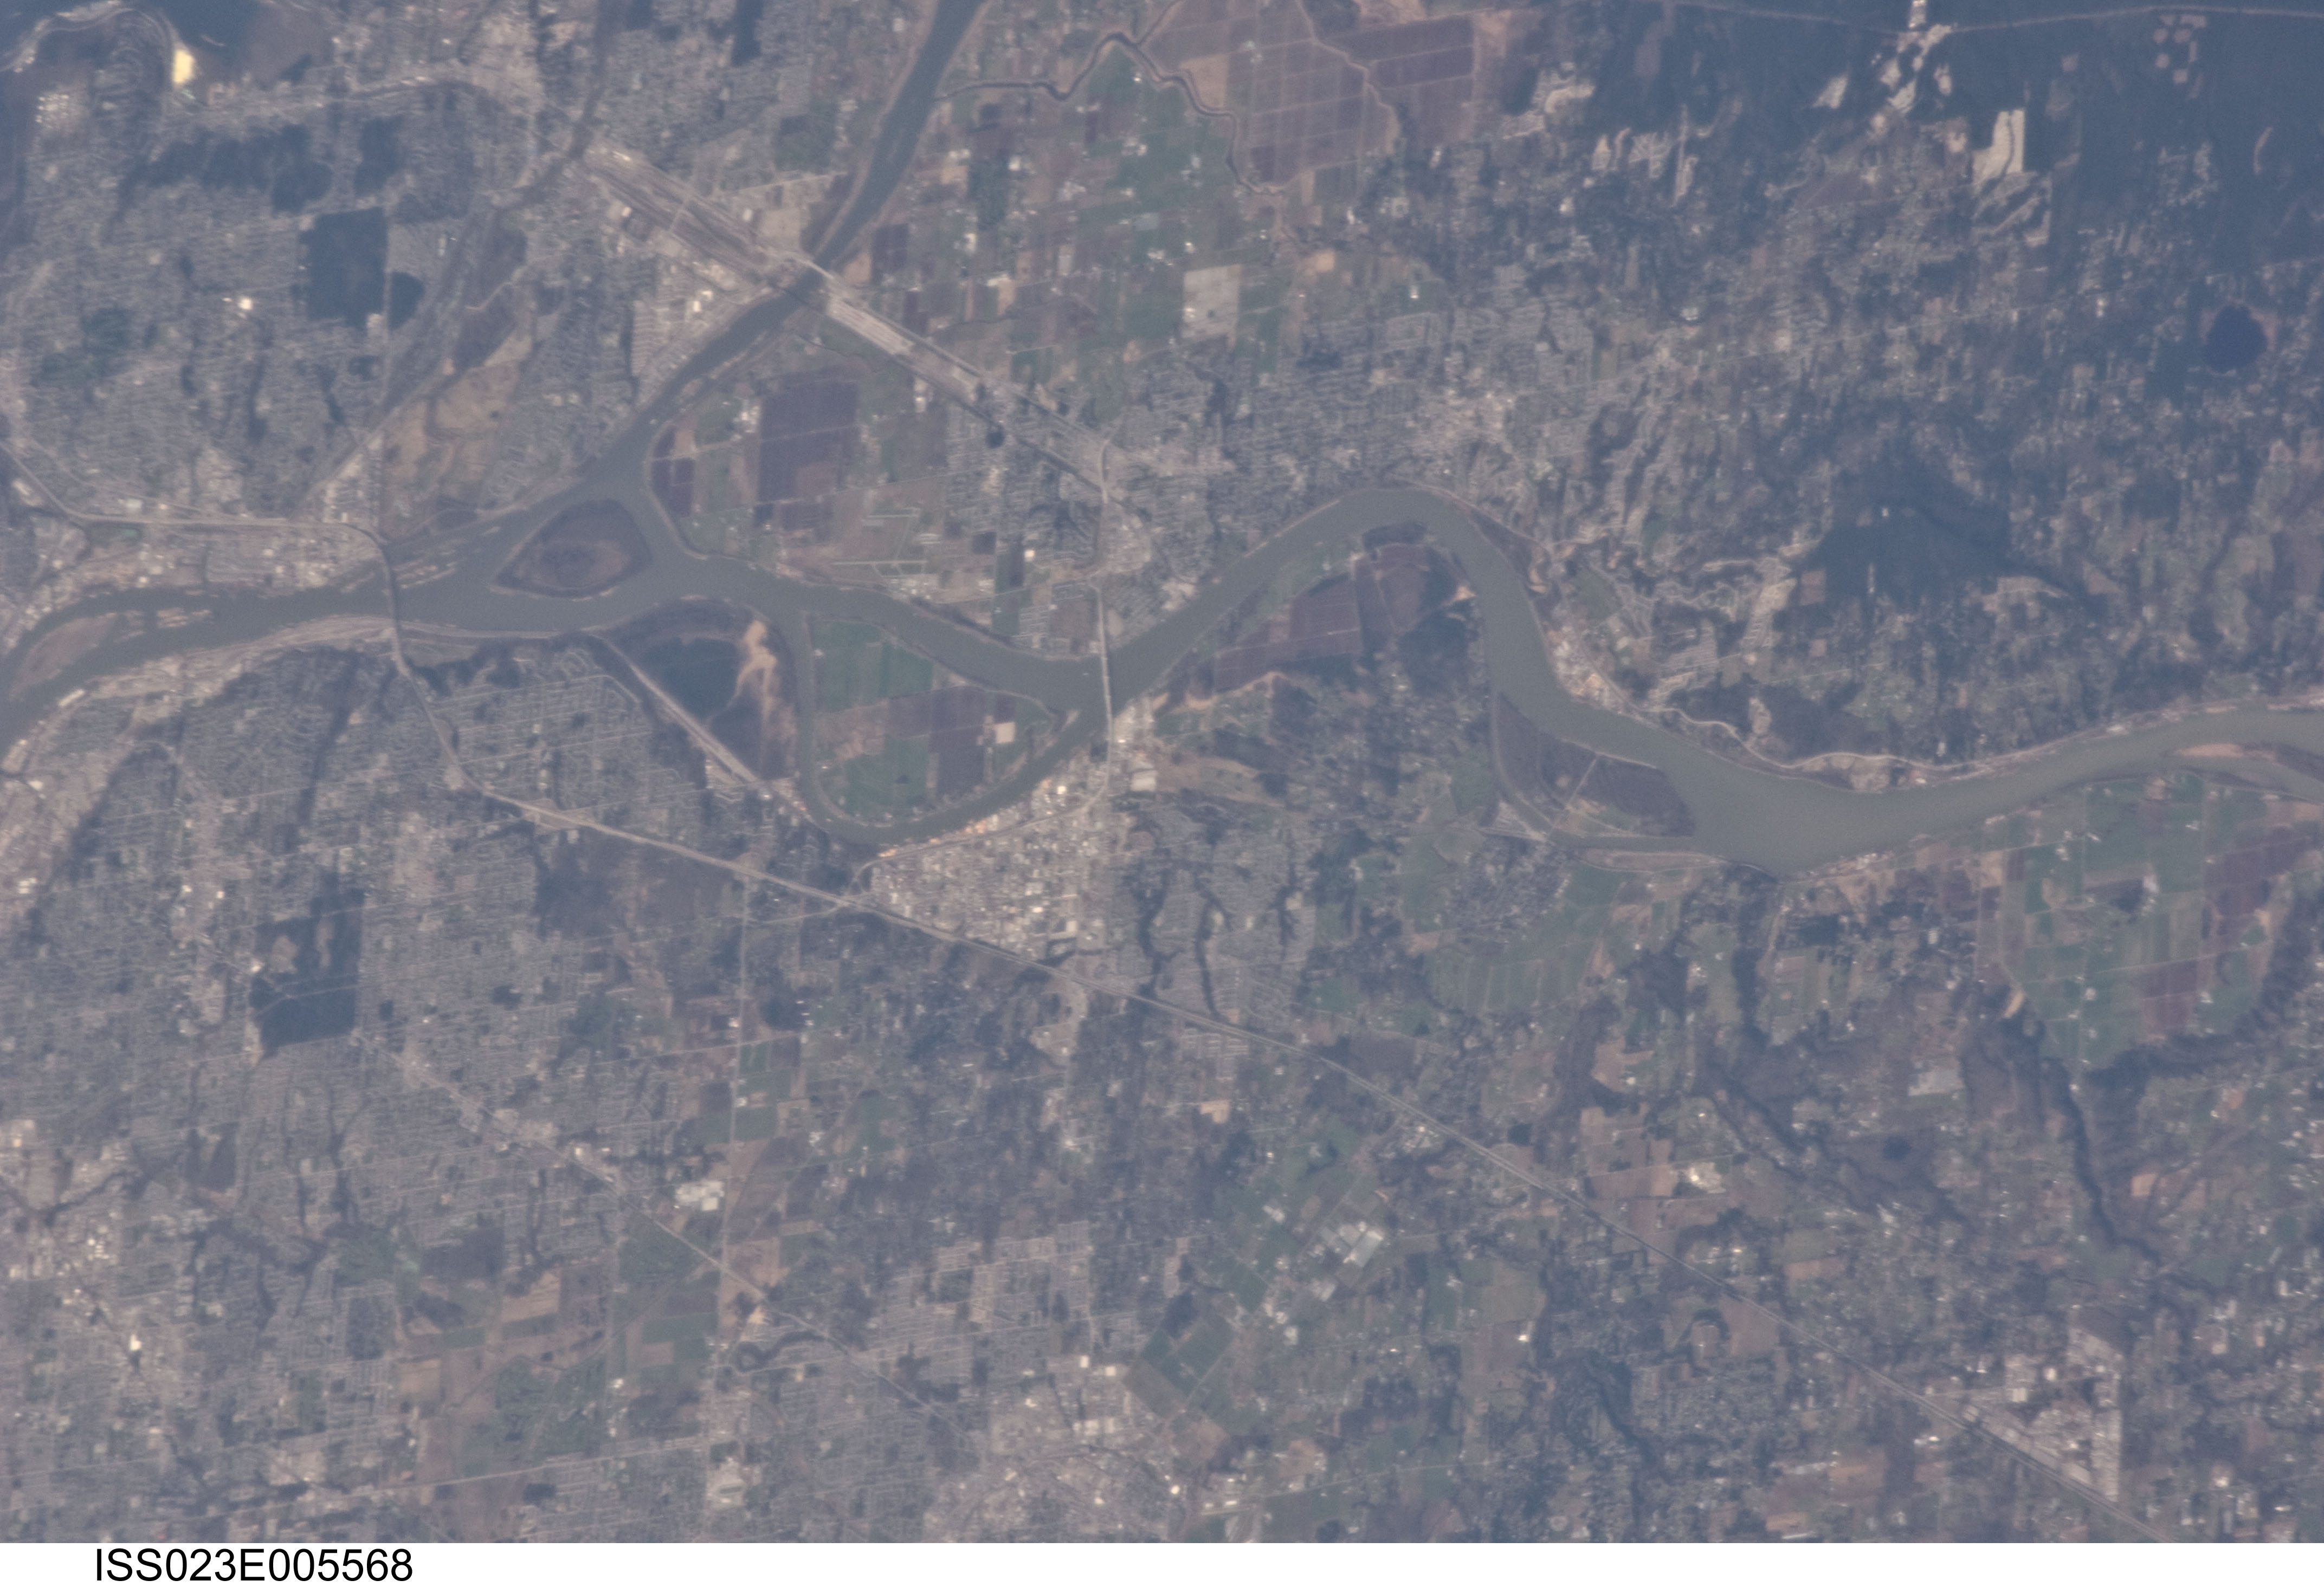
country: CANADA-BC
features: FRASER RIVER
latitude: 49.2
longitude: -122.7
